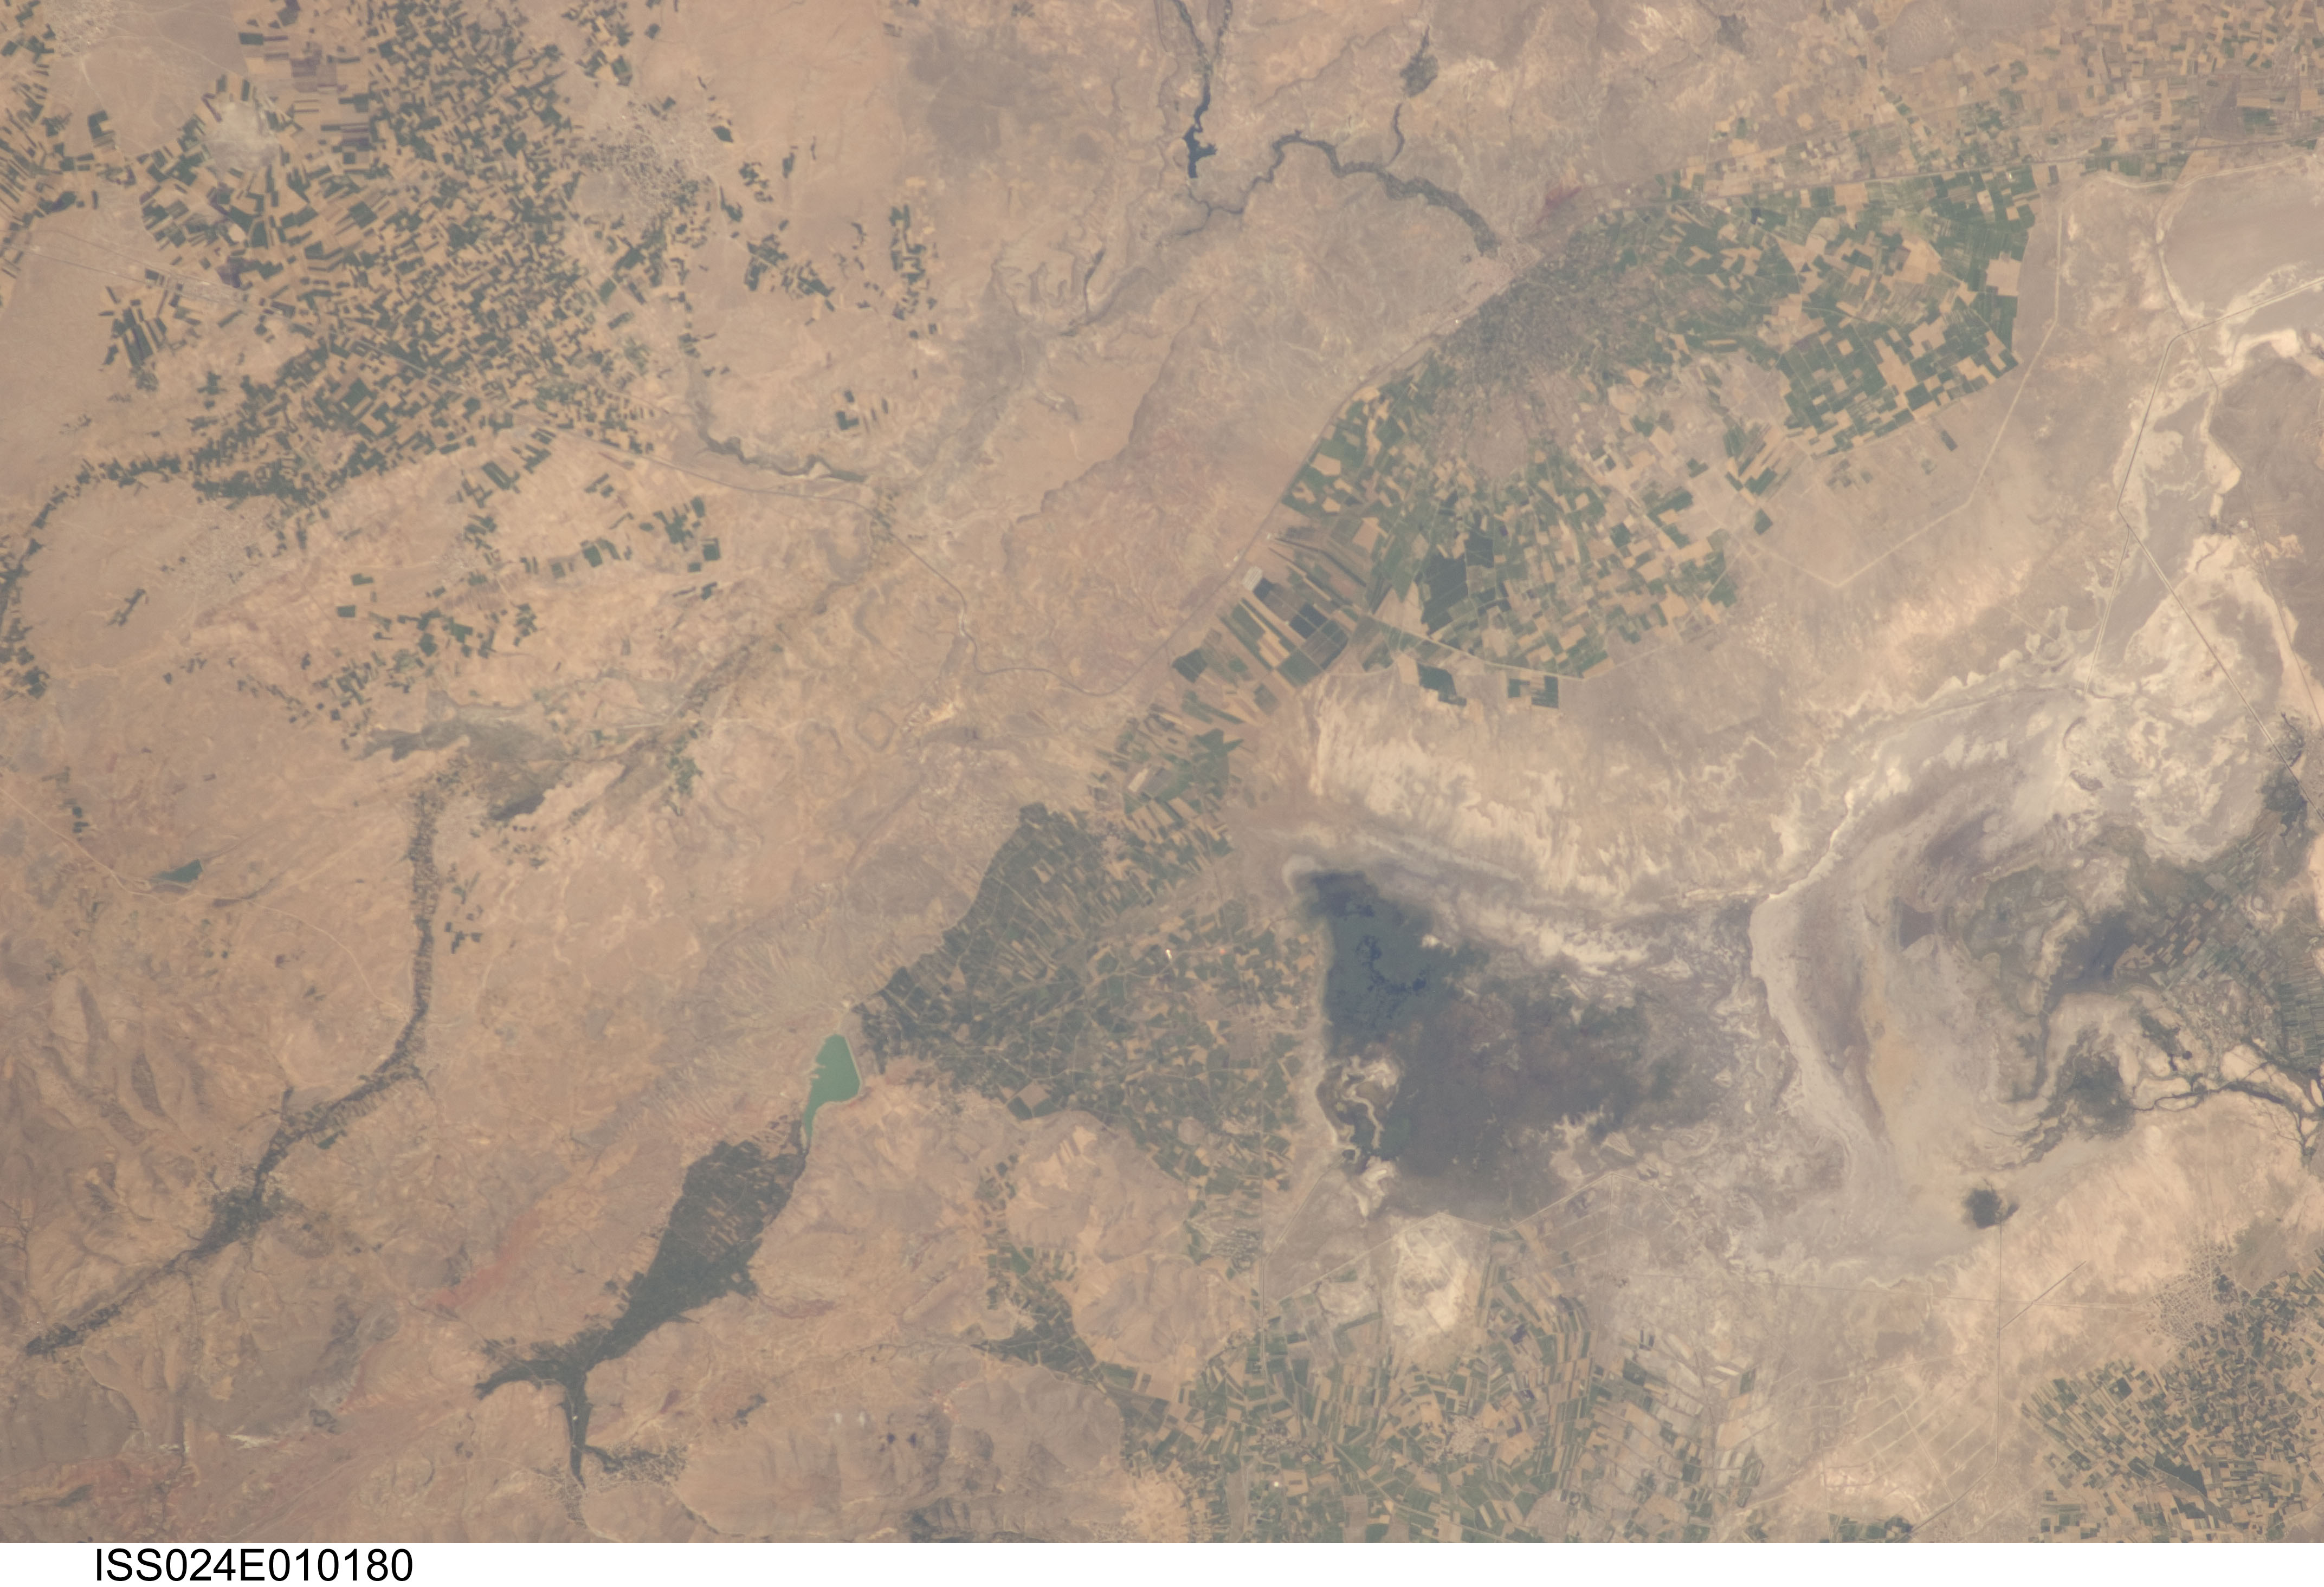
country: TURKEY
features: KOVALI RES., EDIKLI, AGR.
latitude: 38.2
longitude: 35.1
